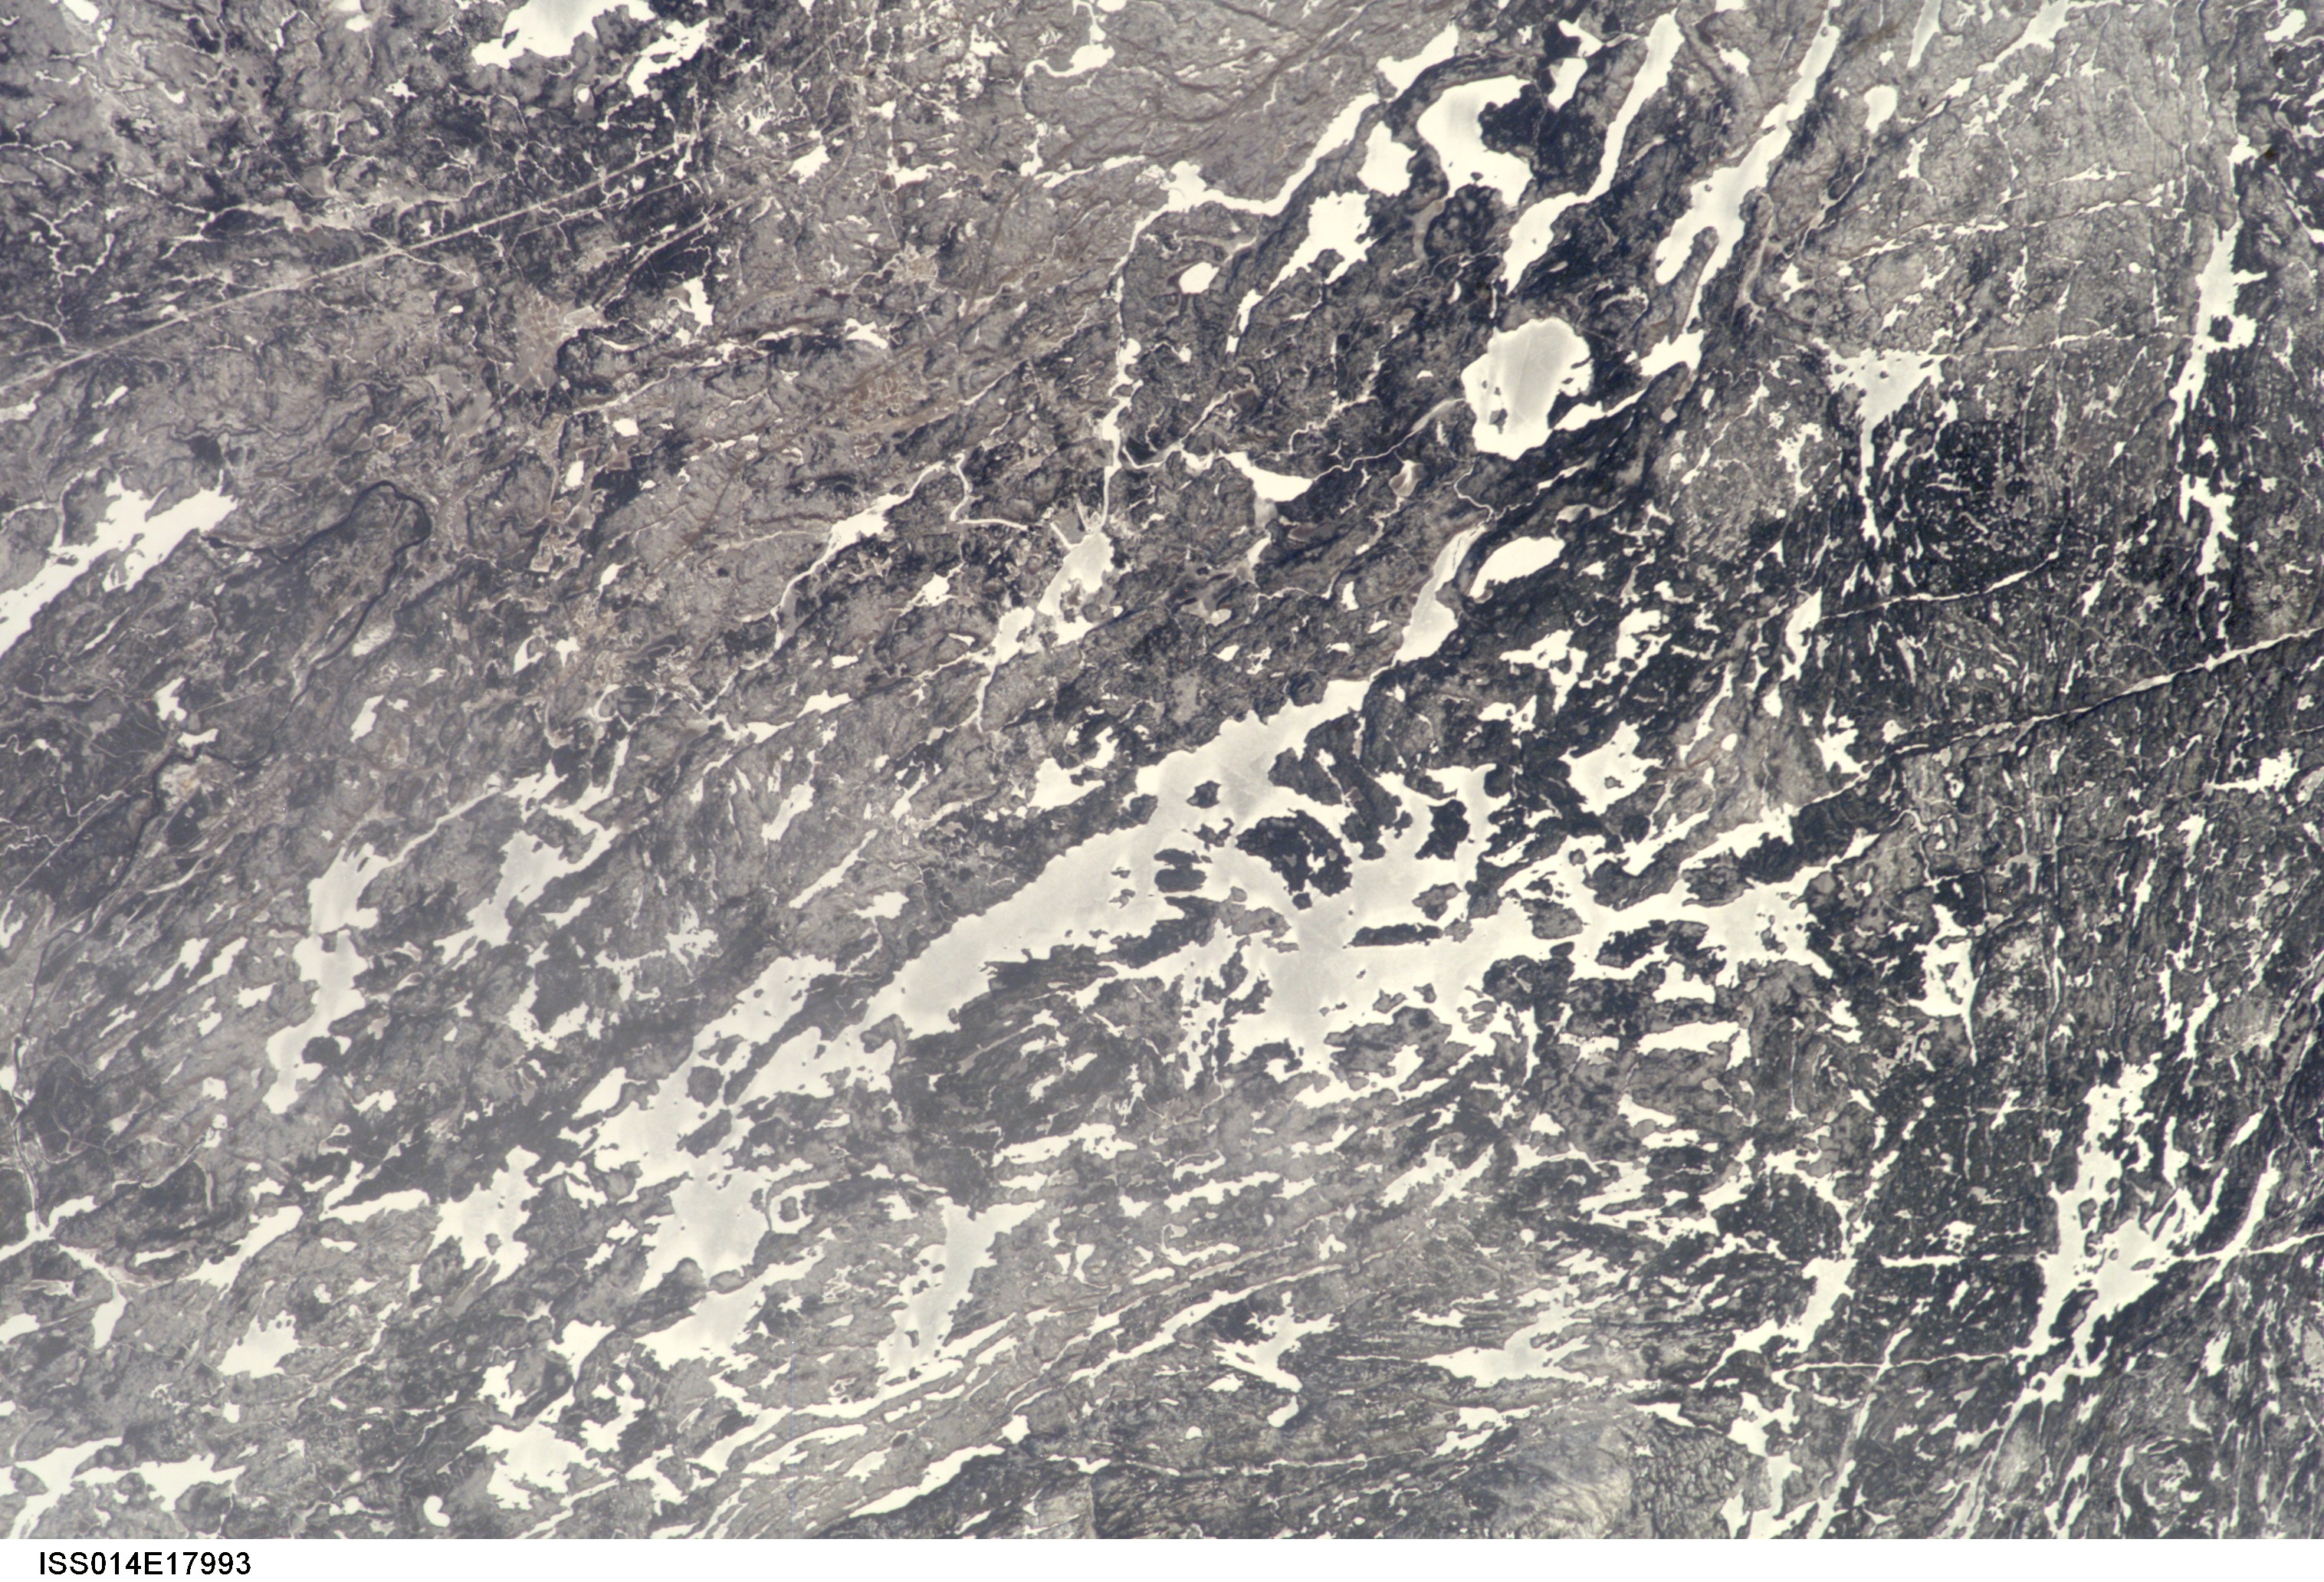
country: CANADA-O
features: LAKE PANACHE, ICE SNOW, ROADS
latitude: 46.5
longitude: -81.5
